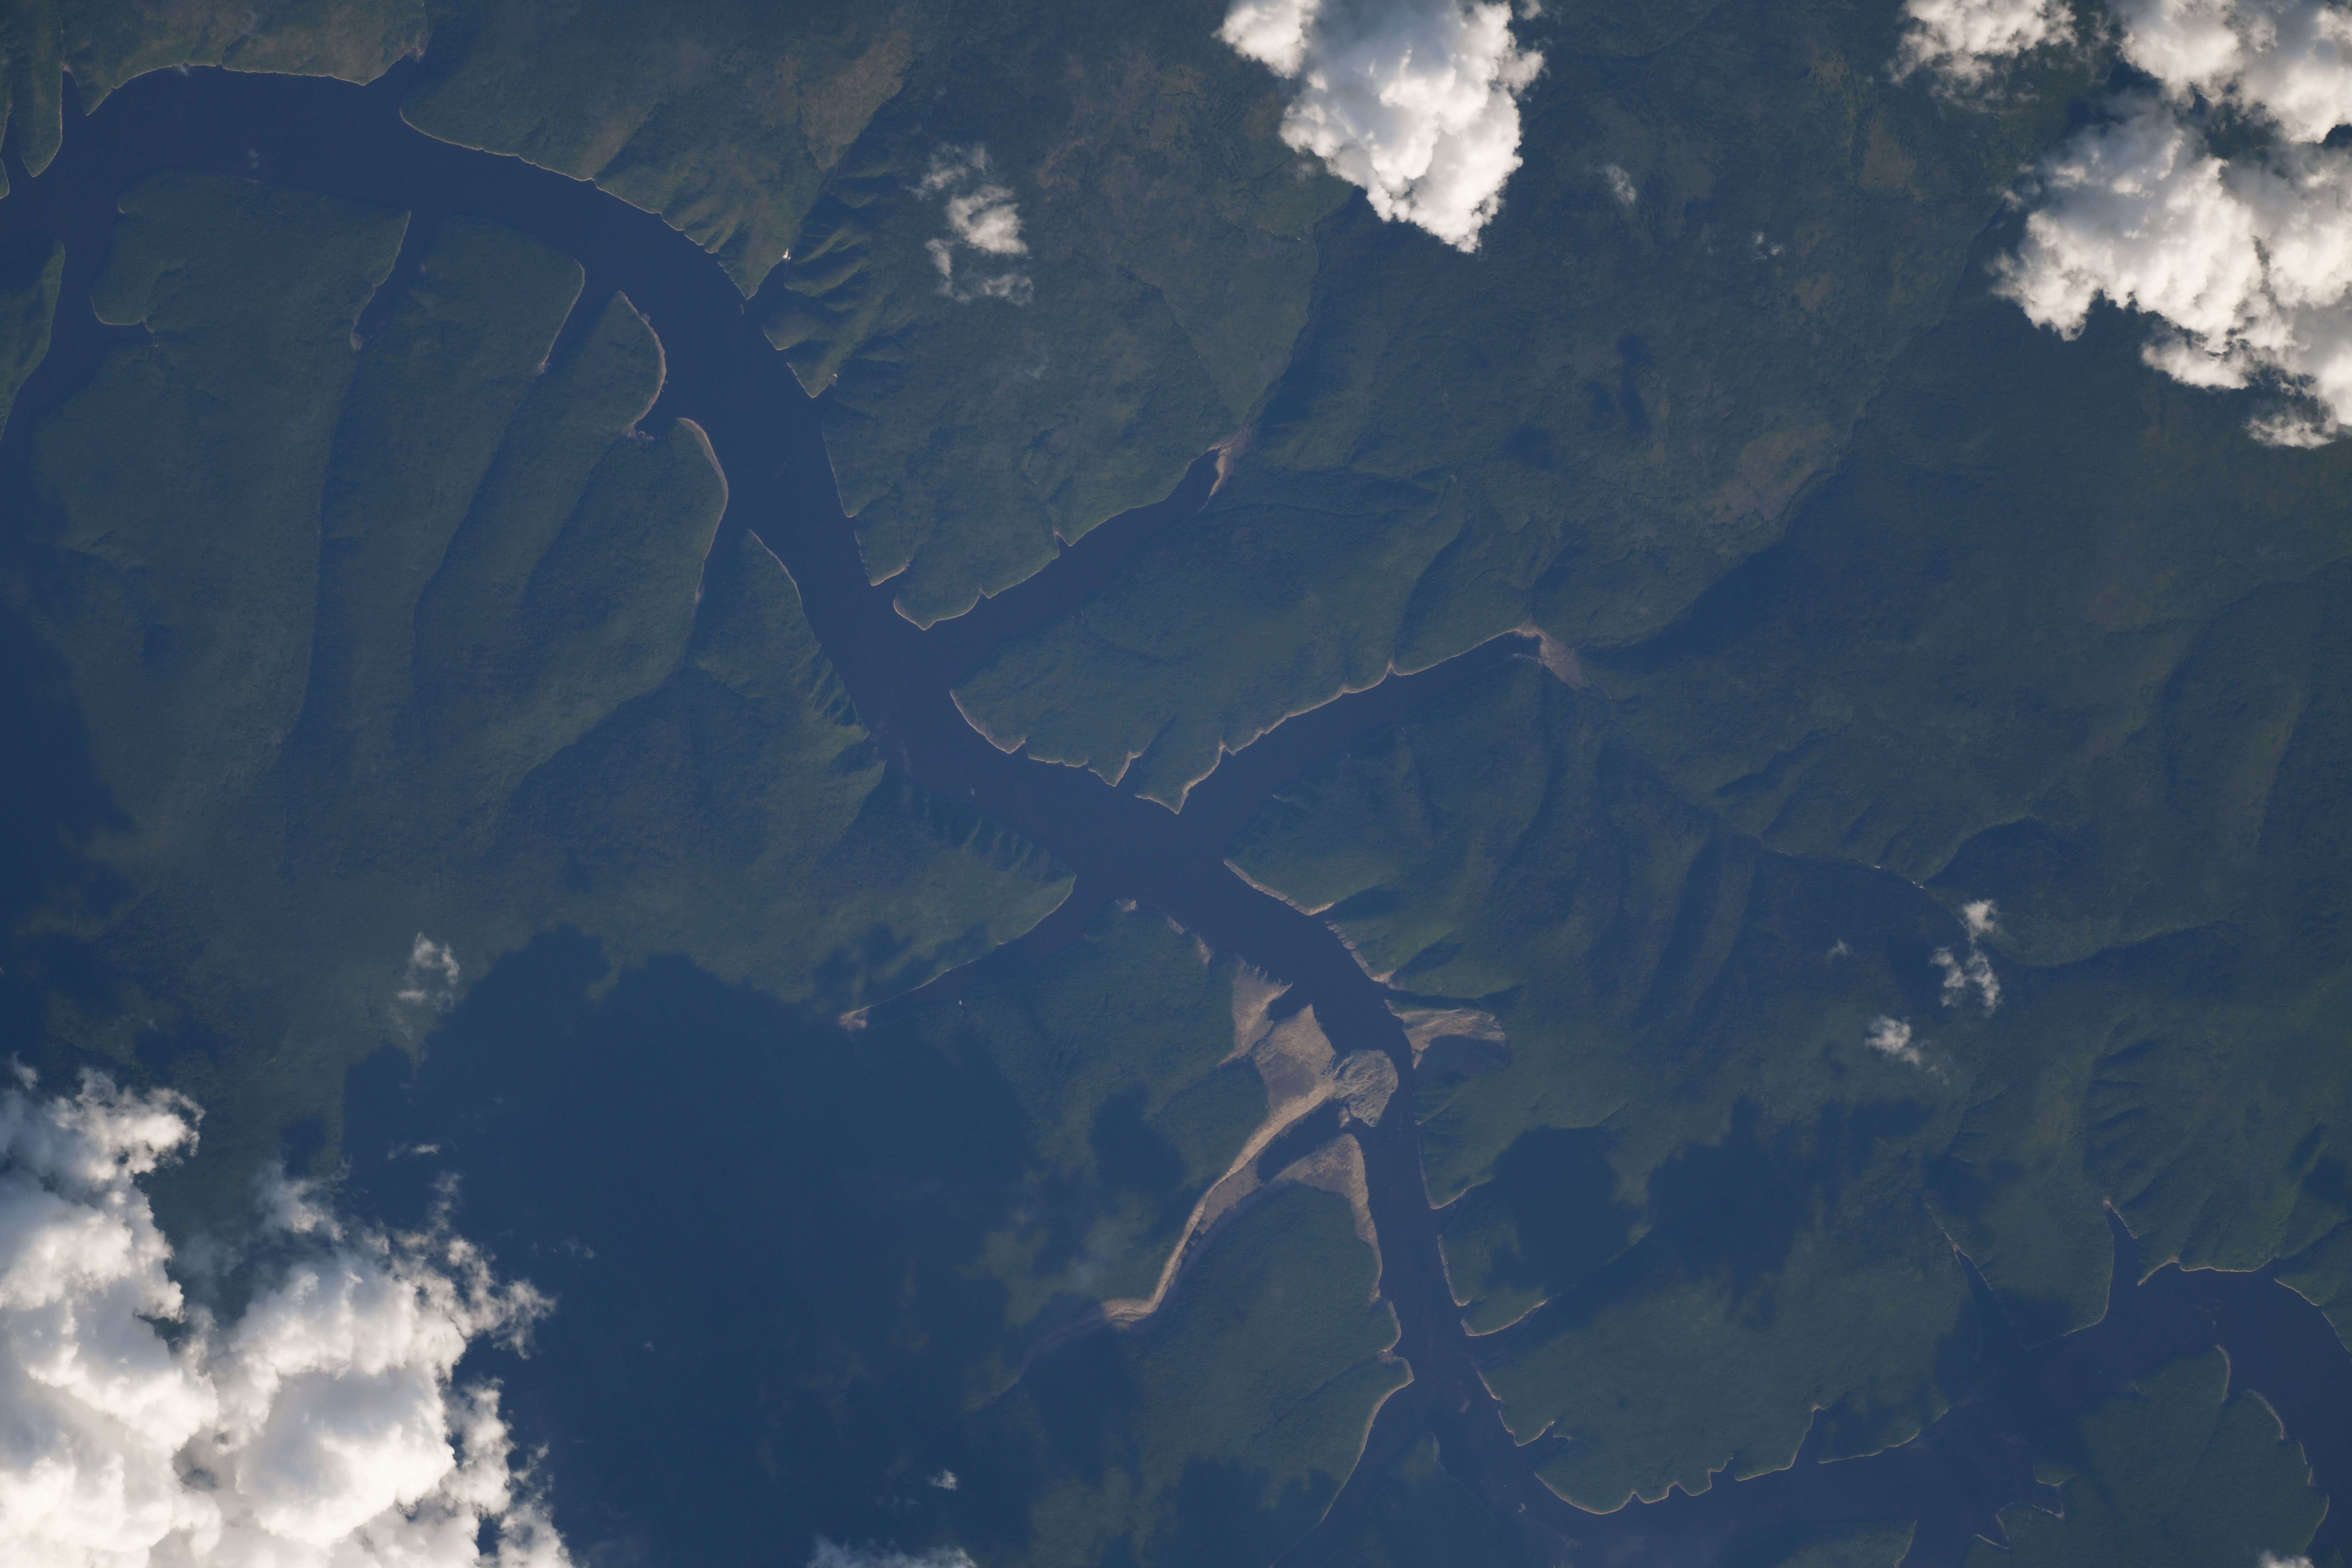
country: RUSSIAN FEDERATION
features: BUREYSKOYE VODOKHRANILISHCHE, VERKHNEBUREINSKY DISTRICT
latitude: 50.6
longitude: 131.5
